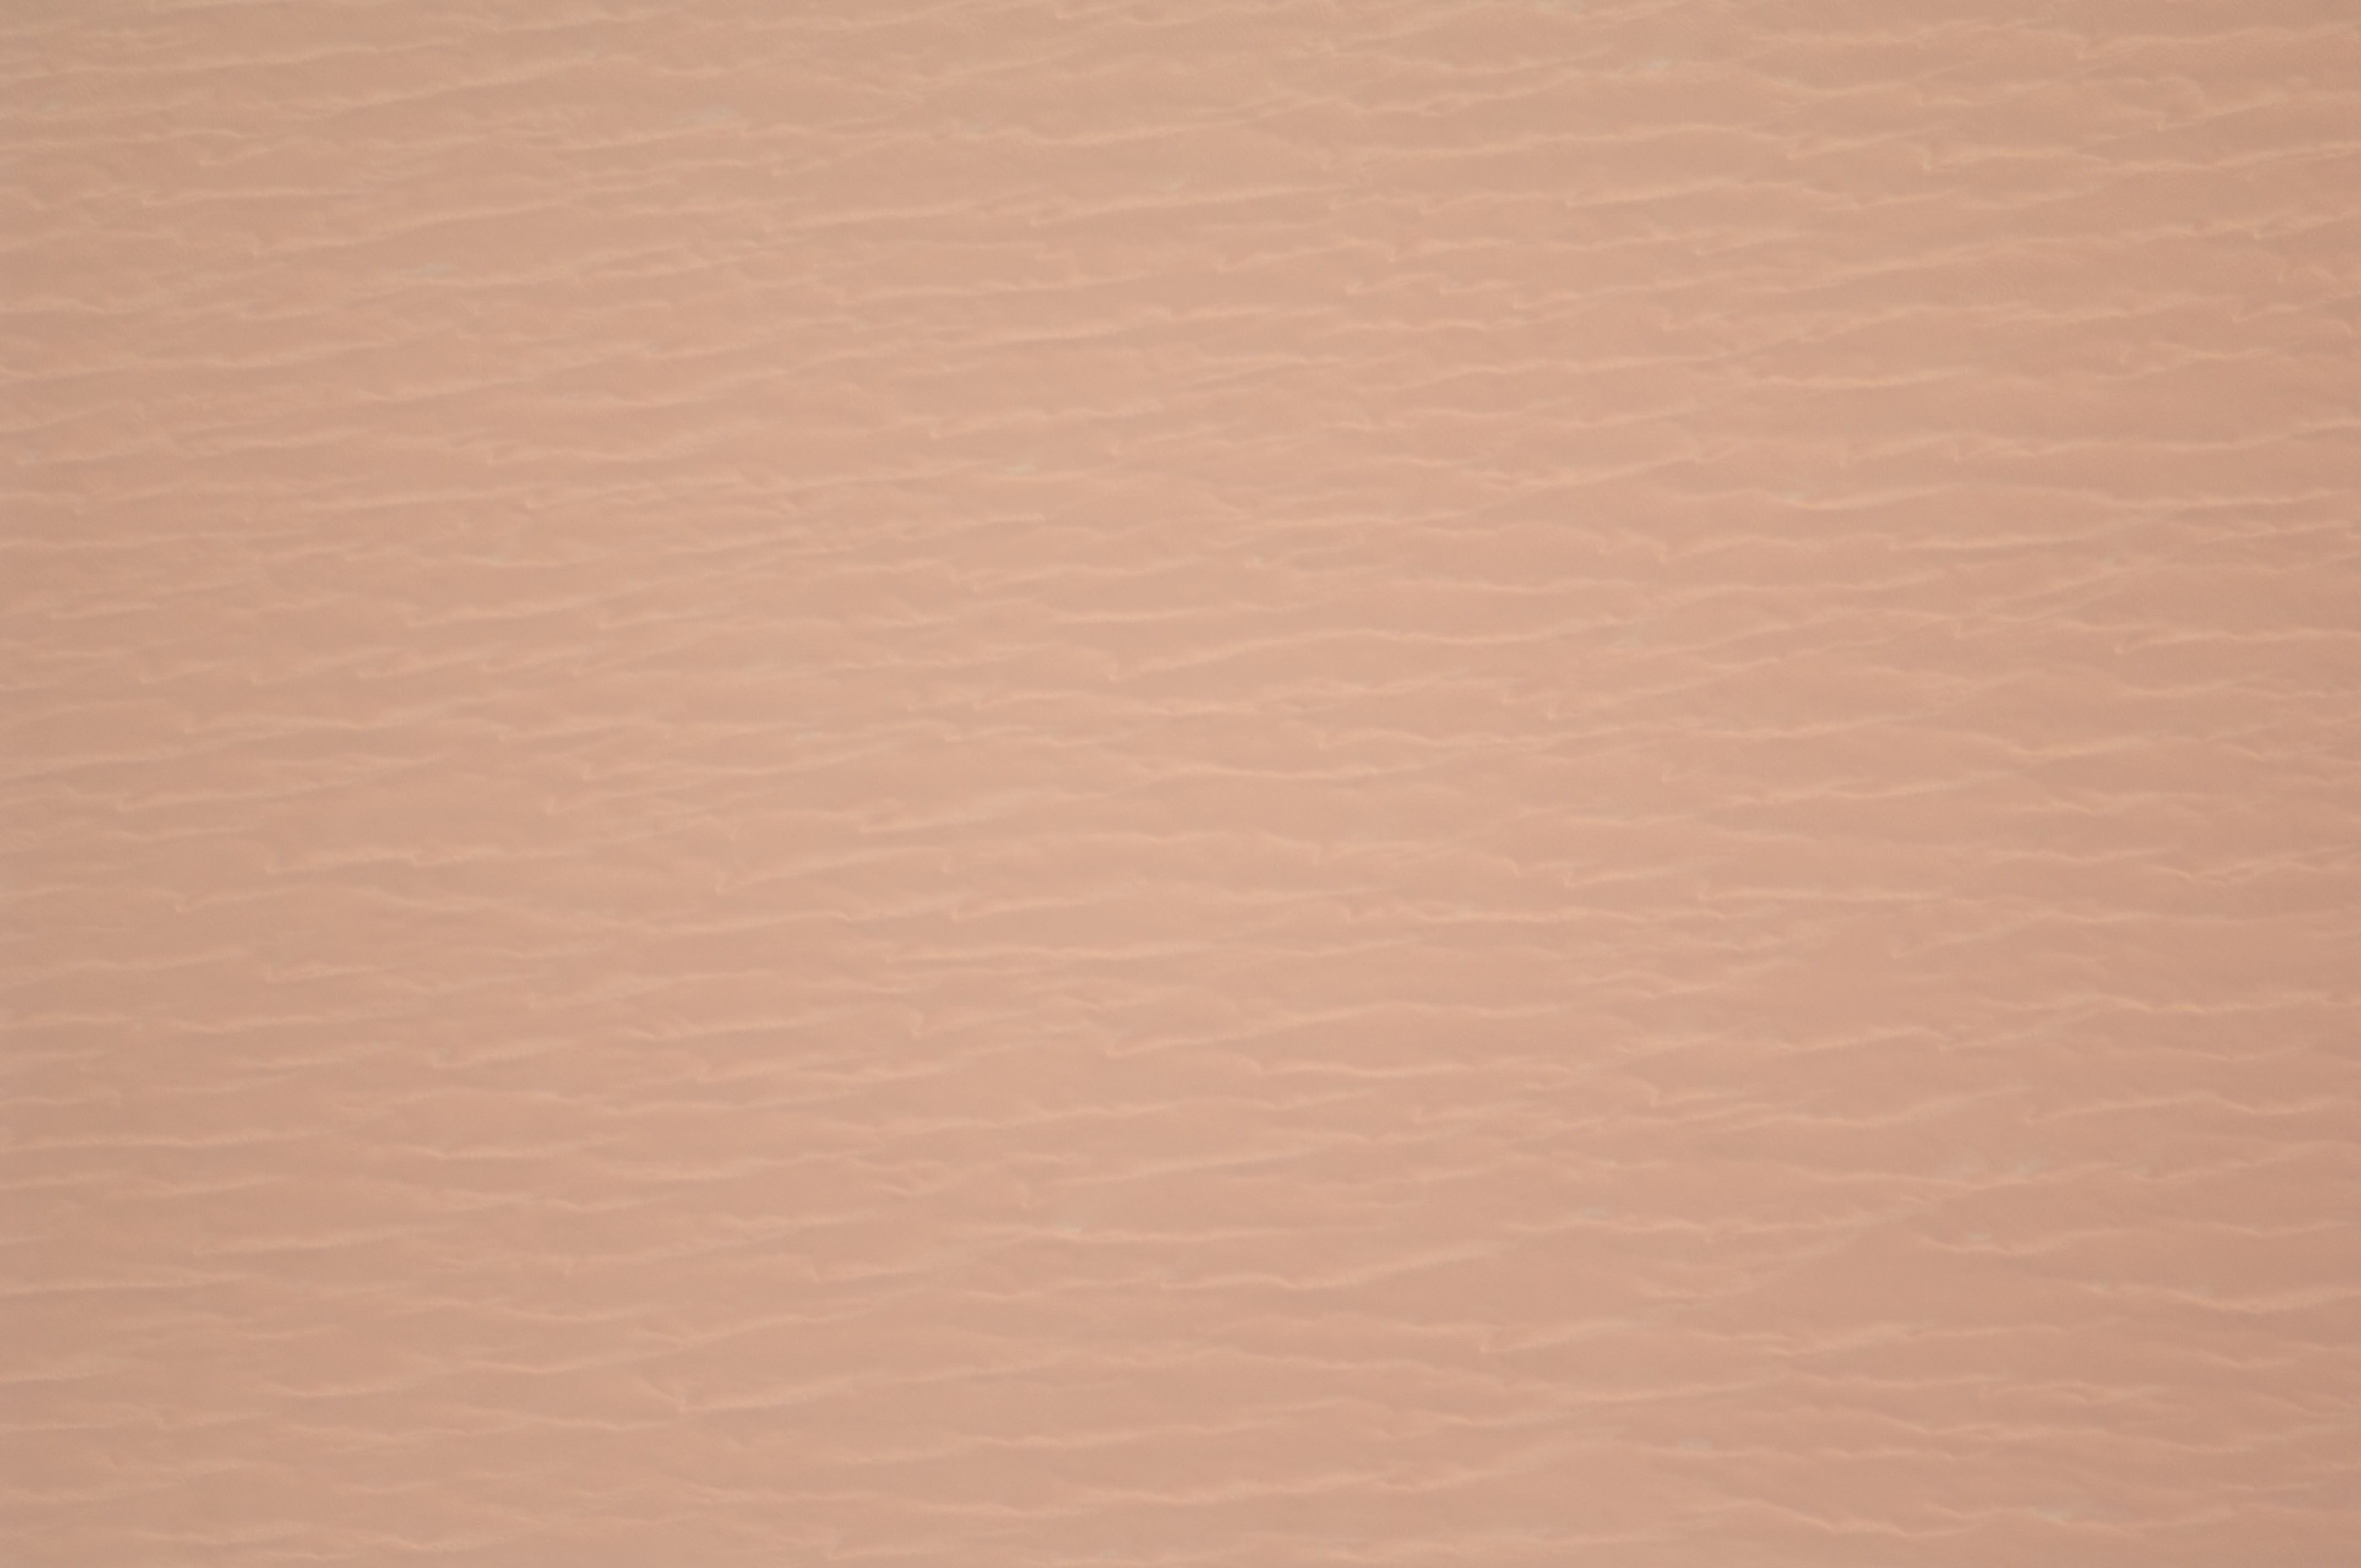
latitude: 18.9
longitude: 47.1
